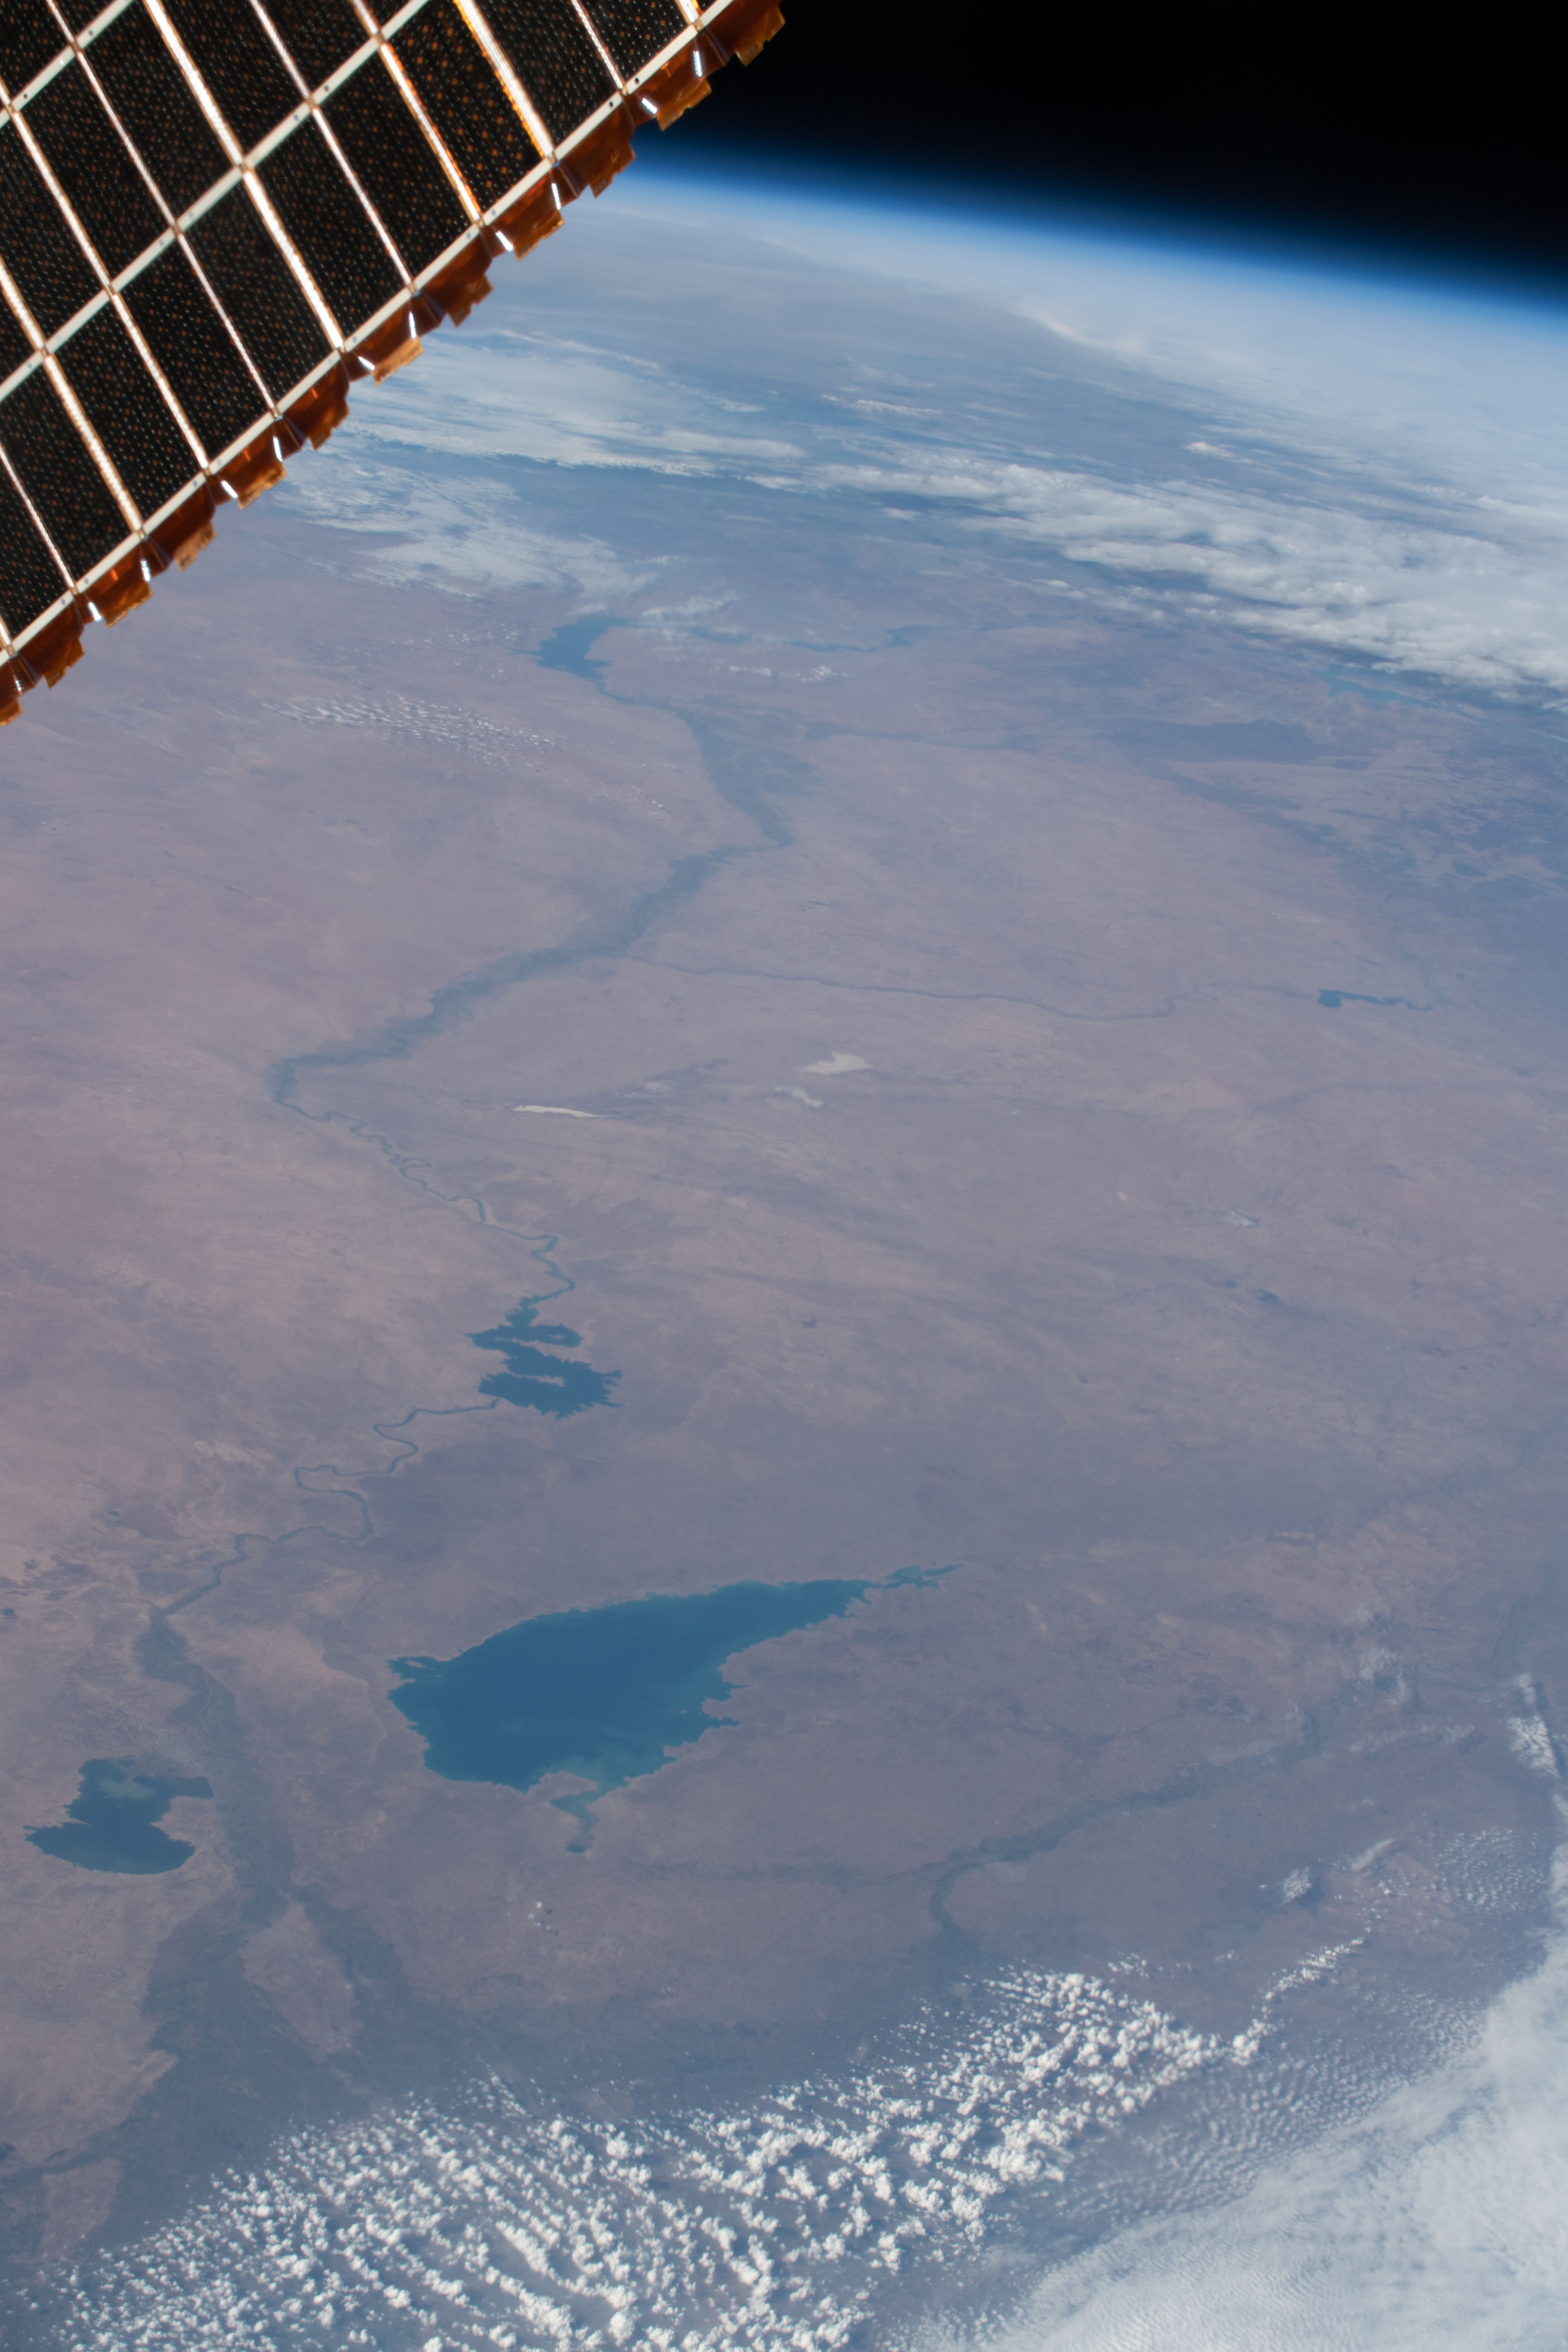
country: IRAQ
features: THERTHAT LAKE, HADITHAH DAM LAKE, EUPHRATES
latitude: 35.2
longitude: 41.4
